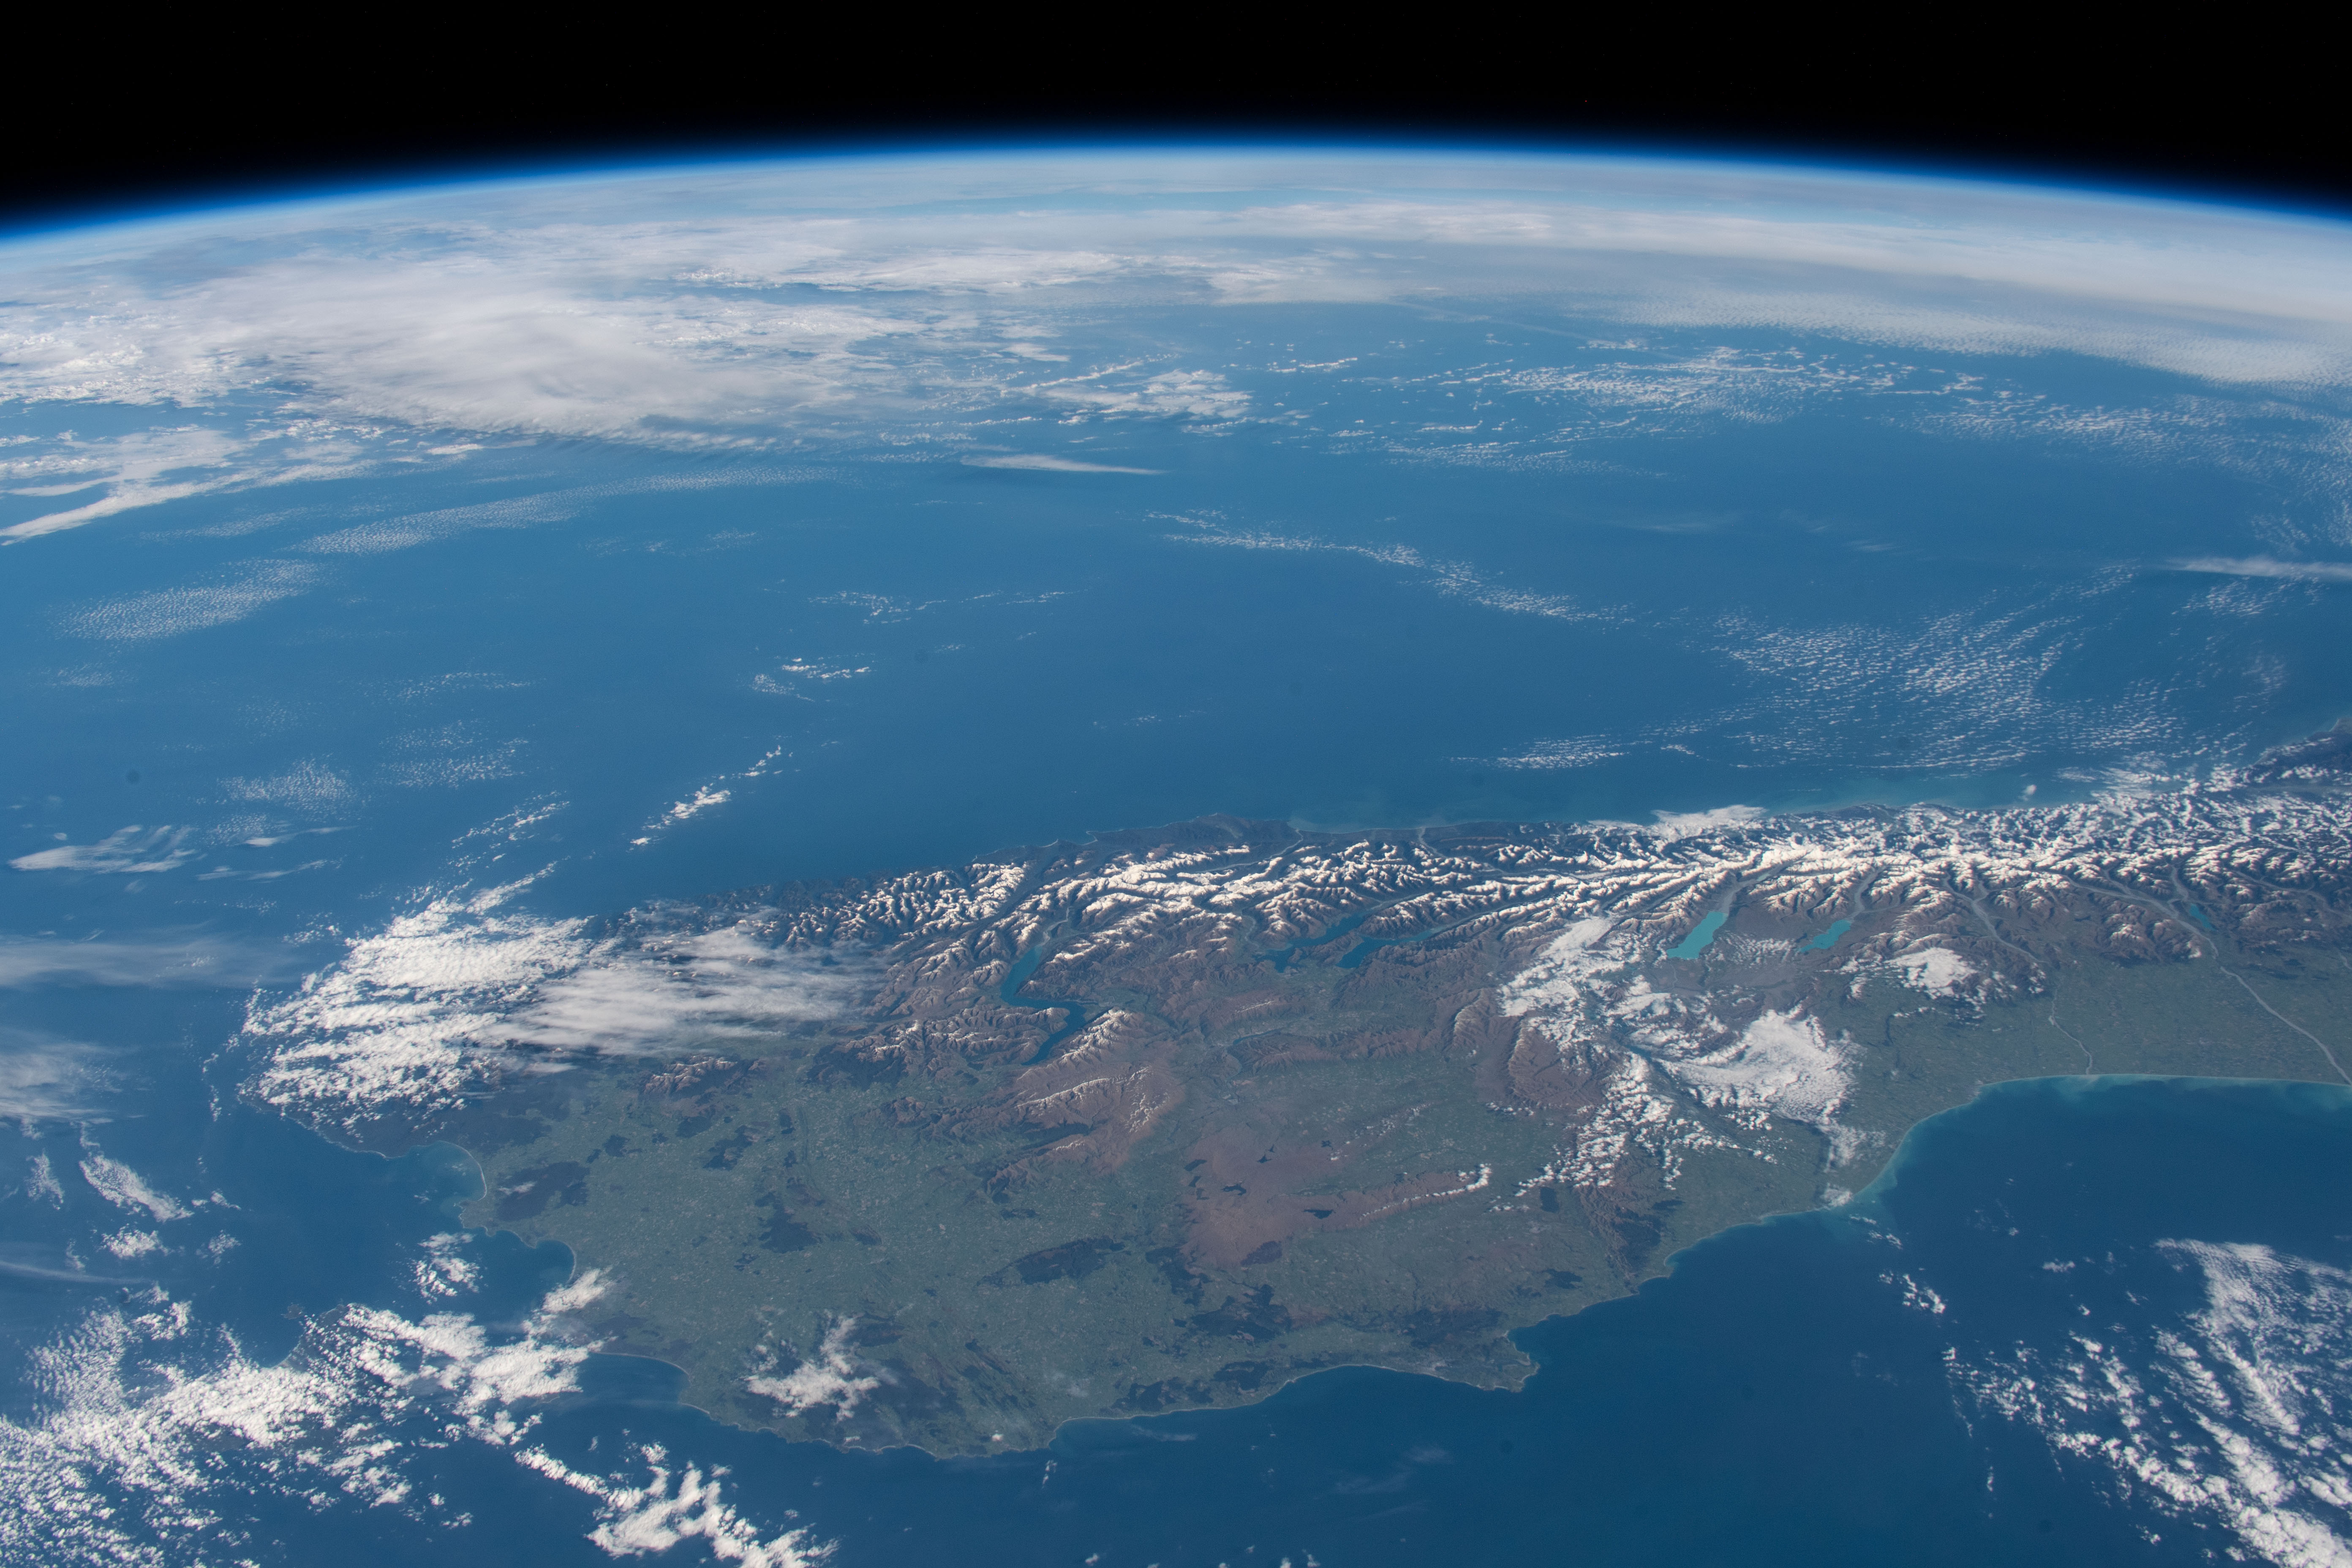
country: NEW ZEALAND-SI
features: NEW ZELAND, SOUTH ISLAND, SOUTHERN ALPS MOUNTAINS
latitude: -44.0
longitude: 168.5
